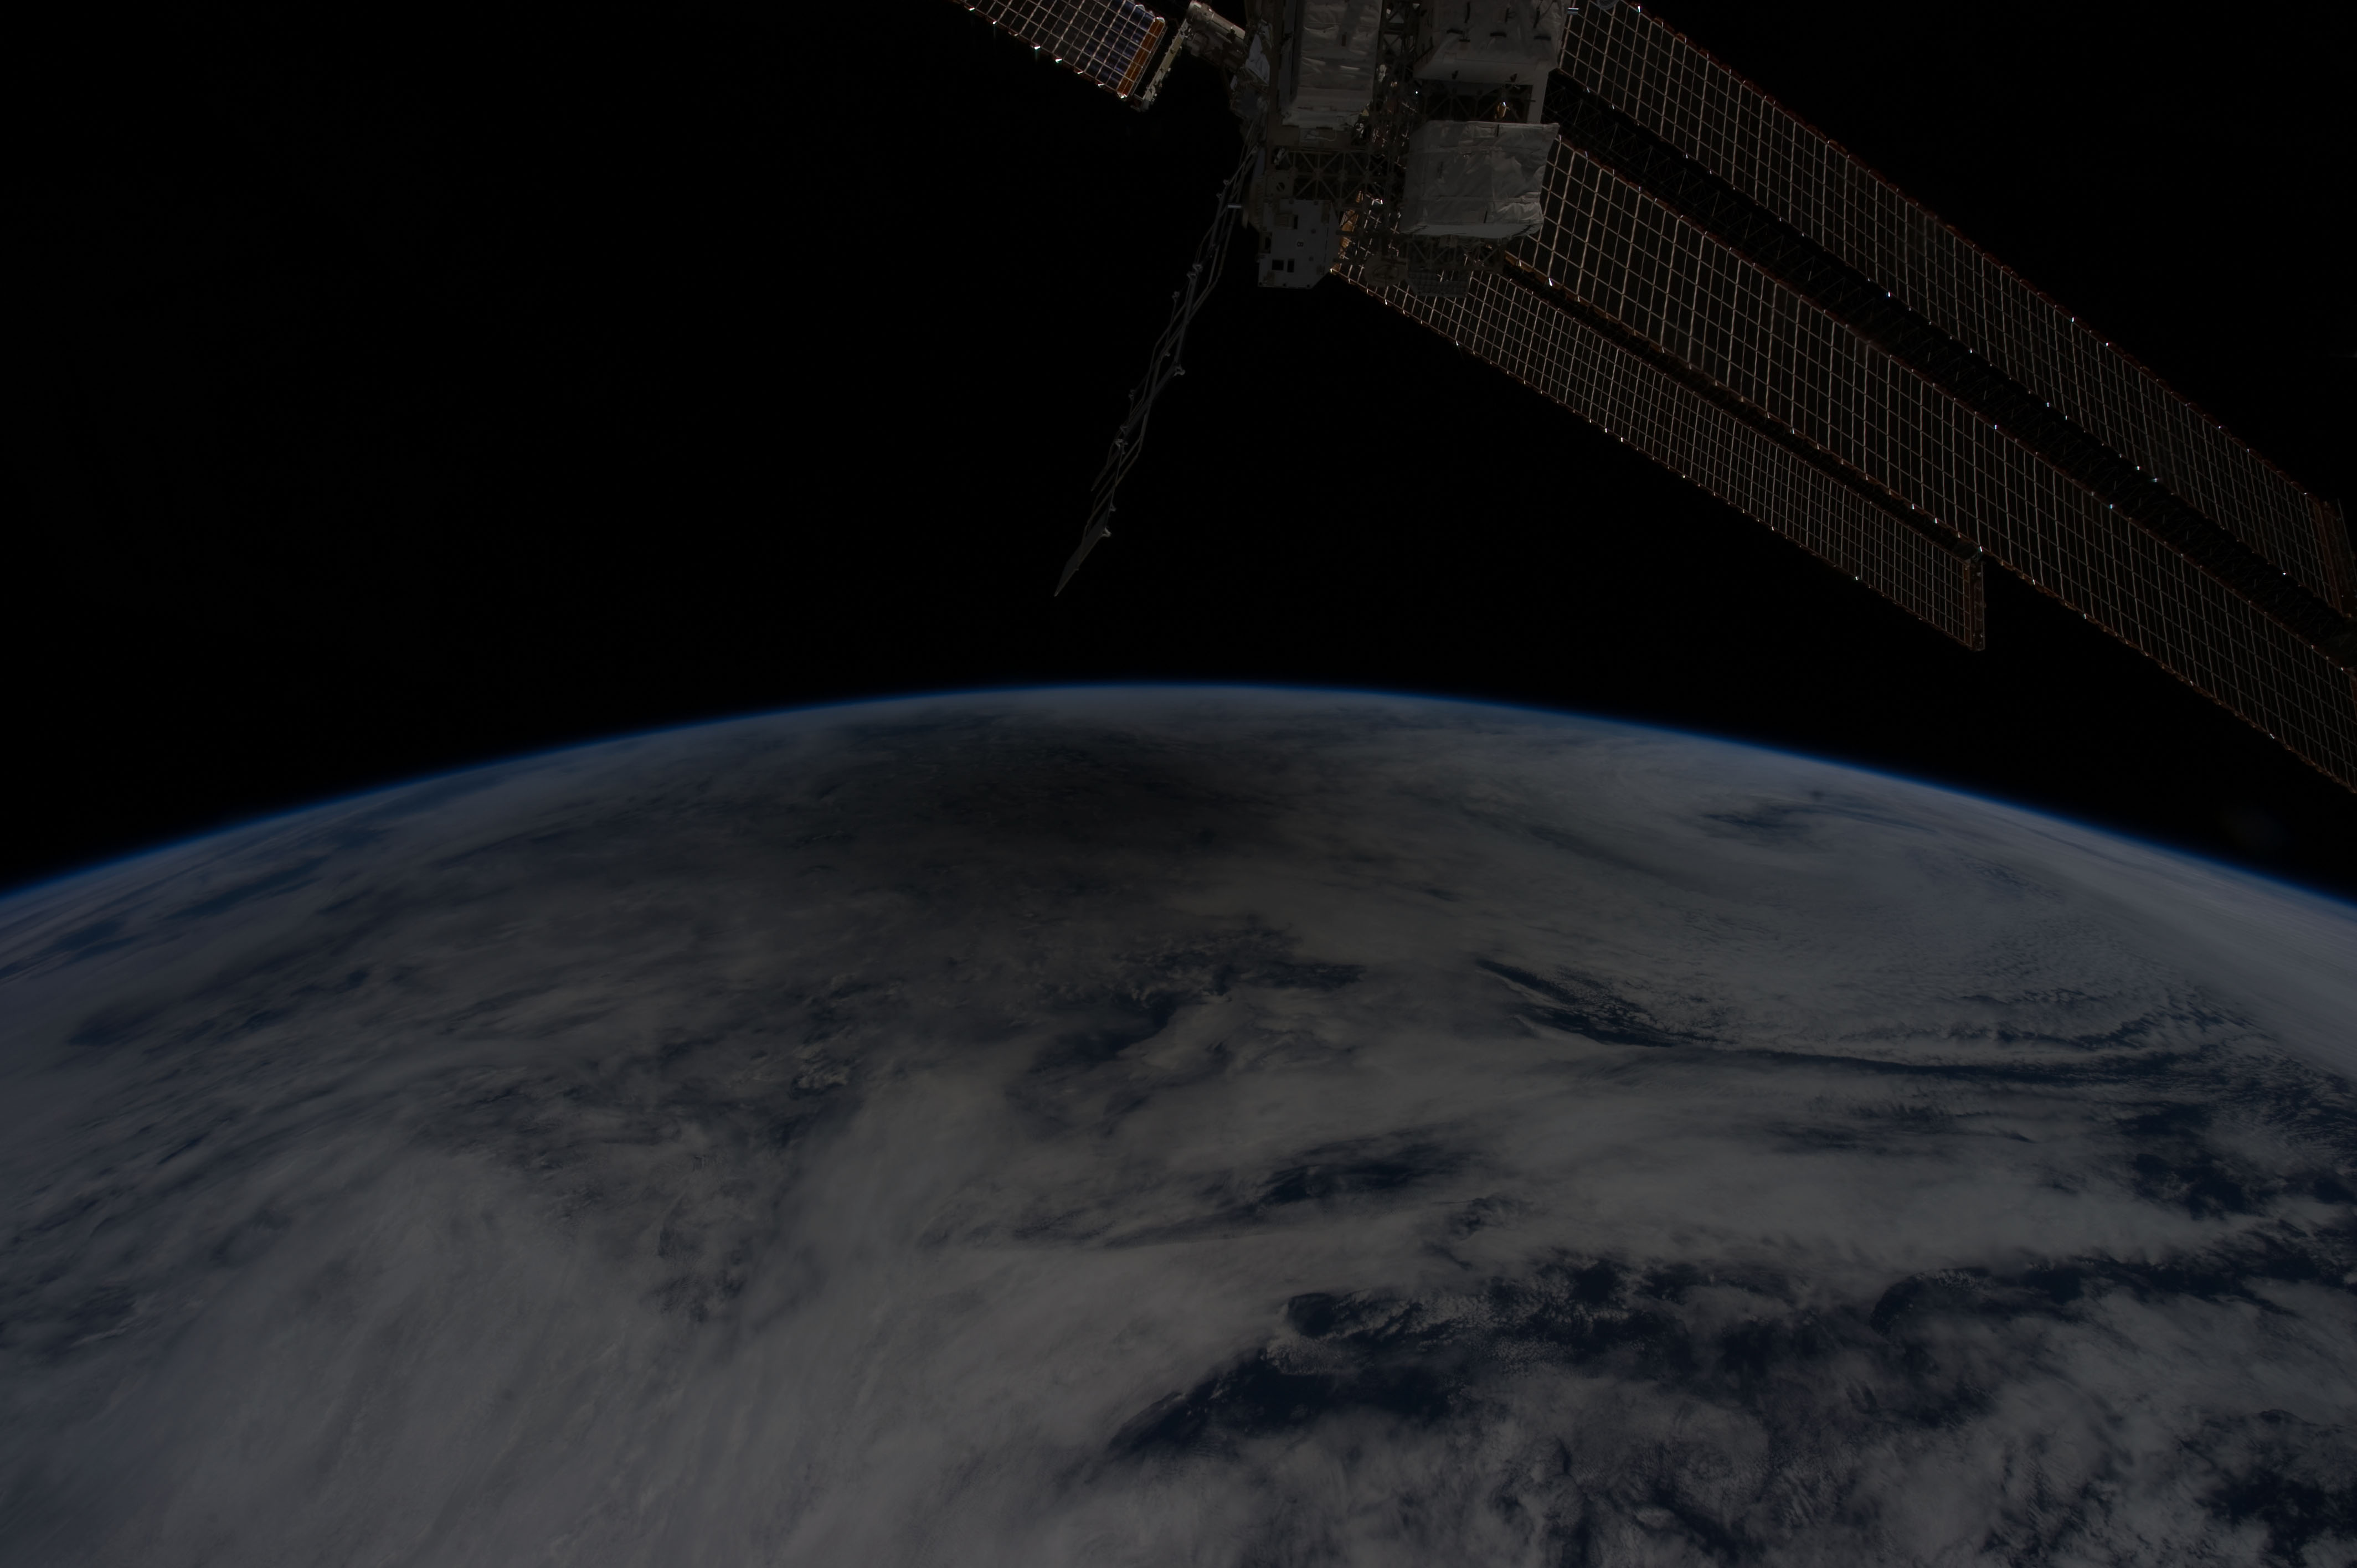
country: PACIFIC OCEAN
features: SHADOW OF ANNULAR SOLAR ECLIPSE ON CLOUD TOPS, WESTERN PACIFIC
